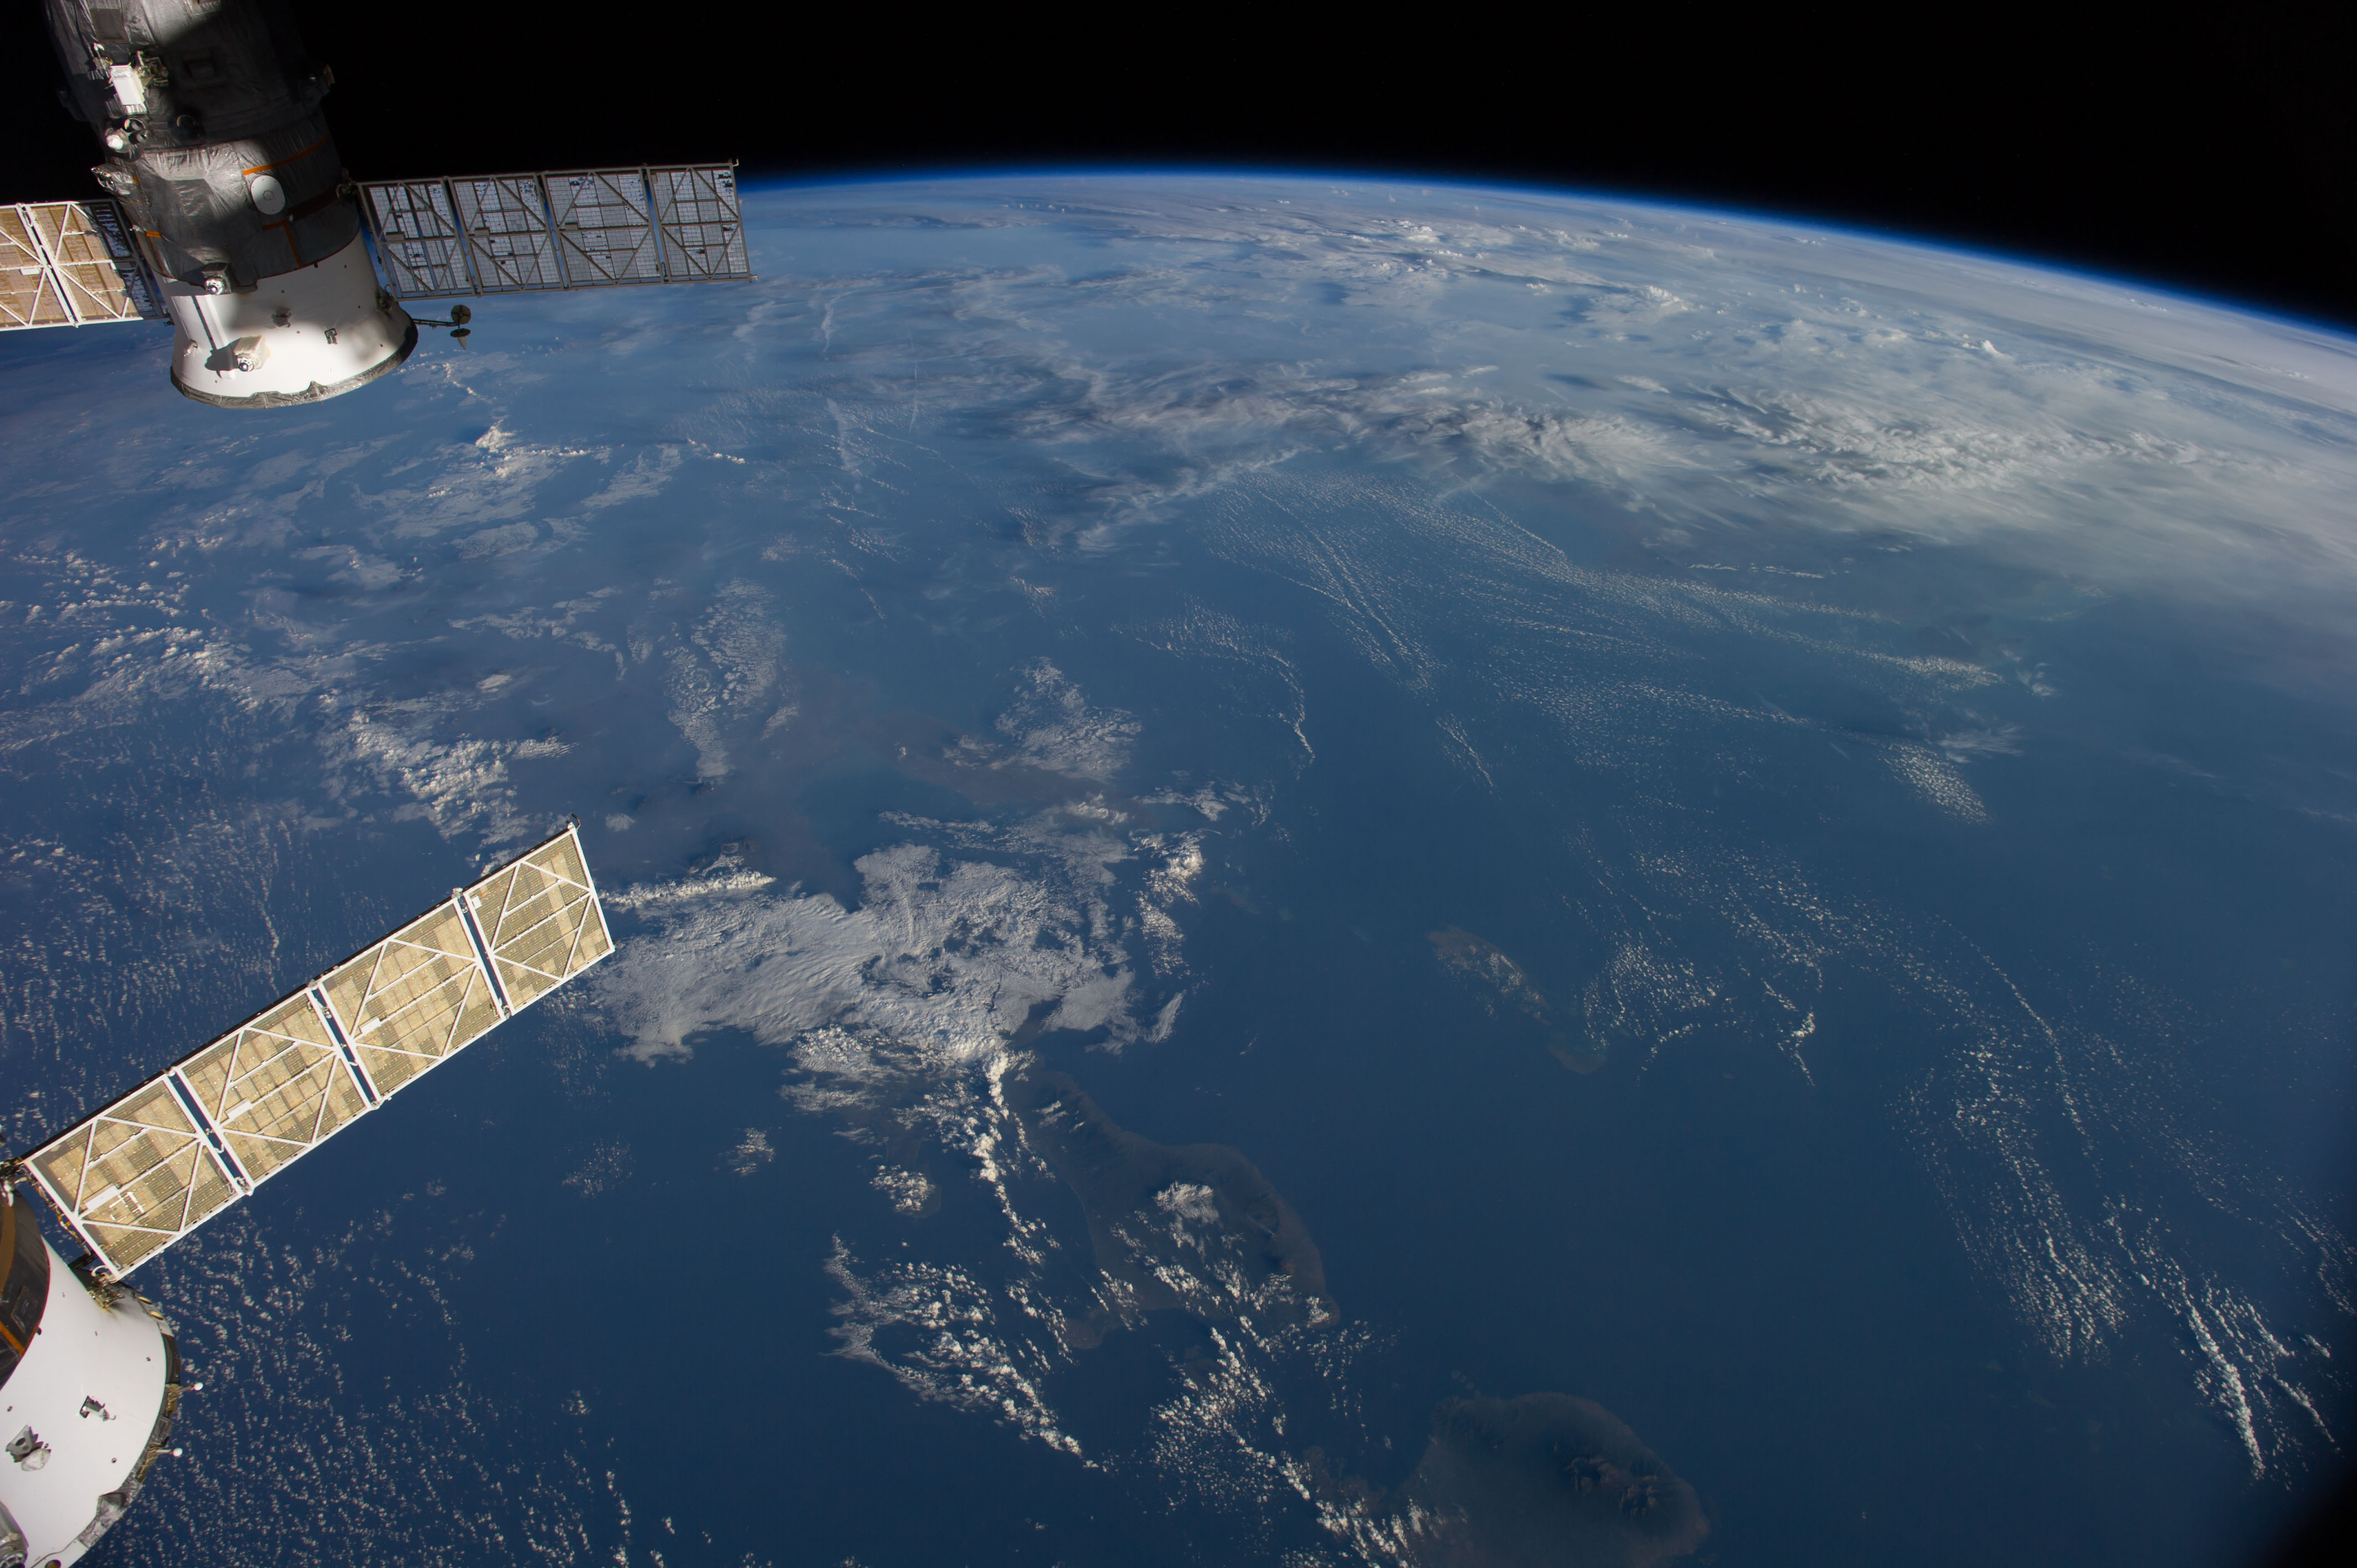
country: INDONESIA-J
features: BALI, BALI S., JAVA S., ATMOSPHERIC LIMB
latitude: -7.0
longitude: 114.5
